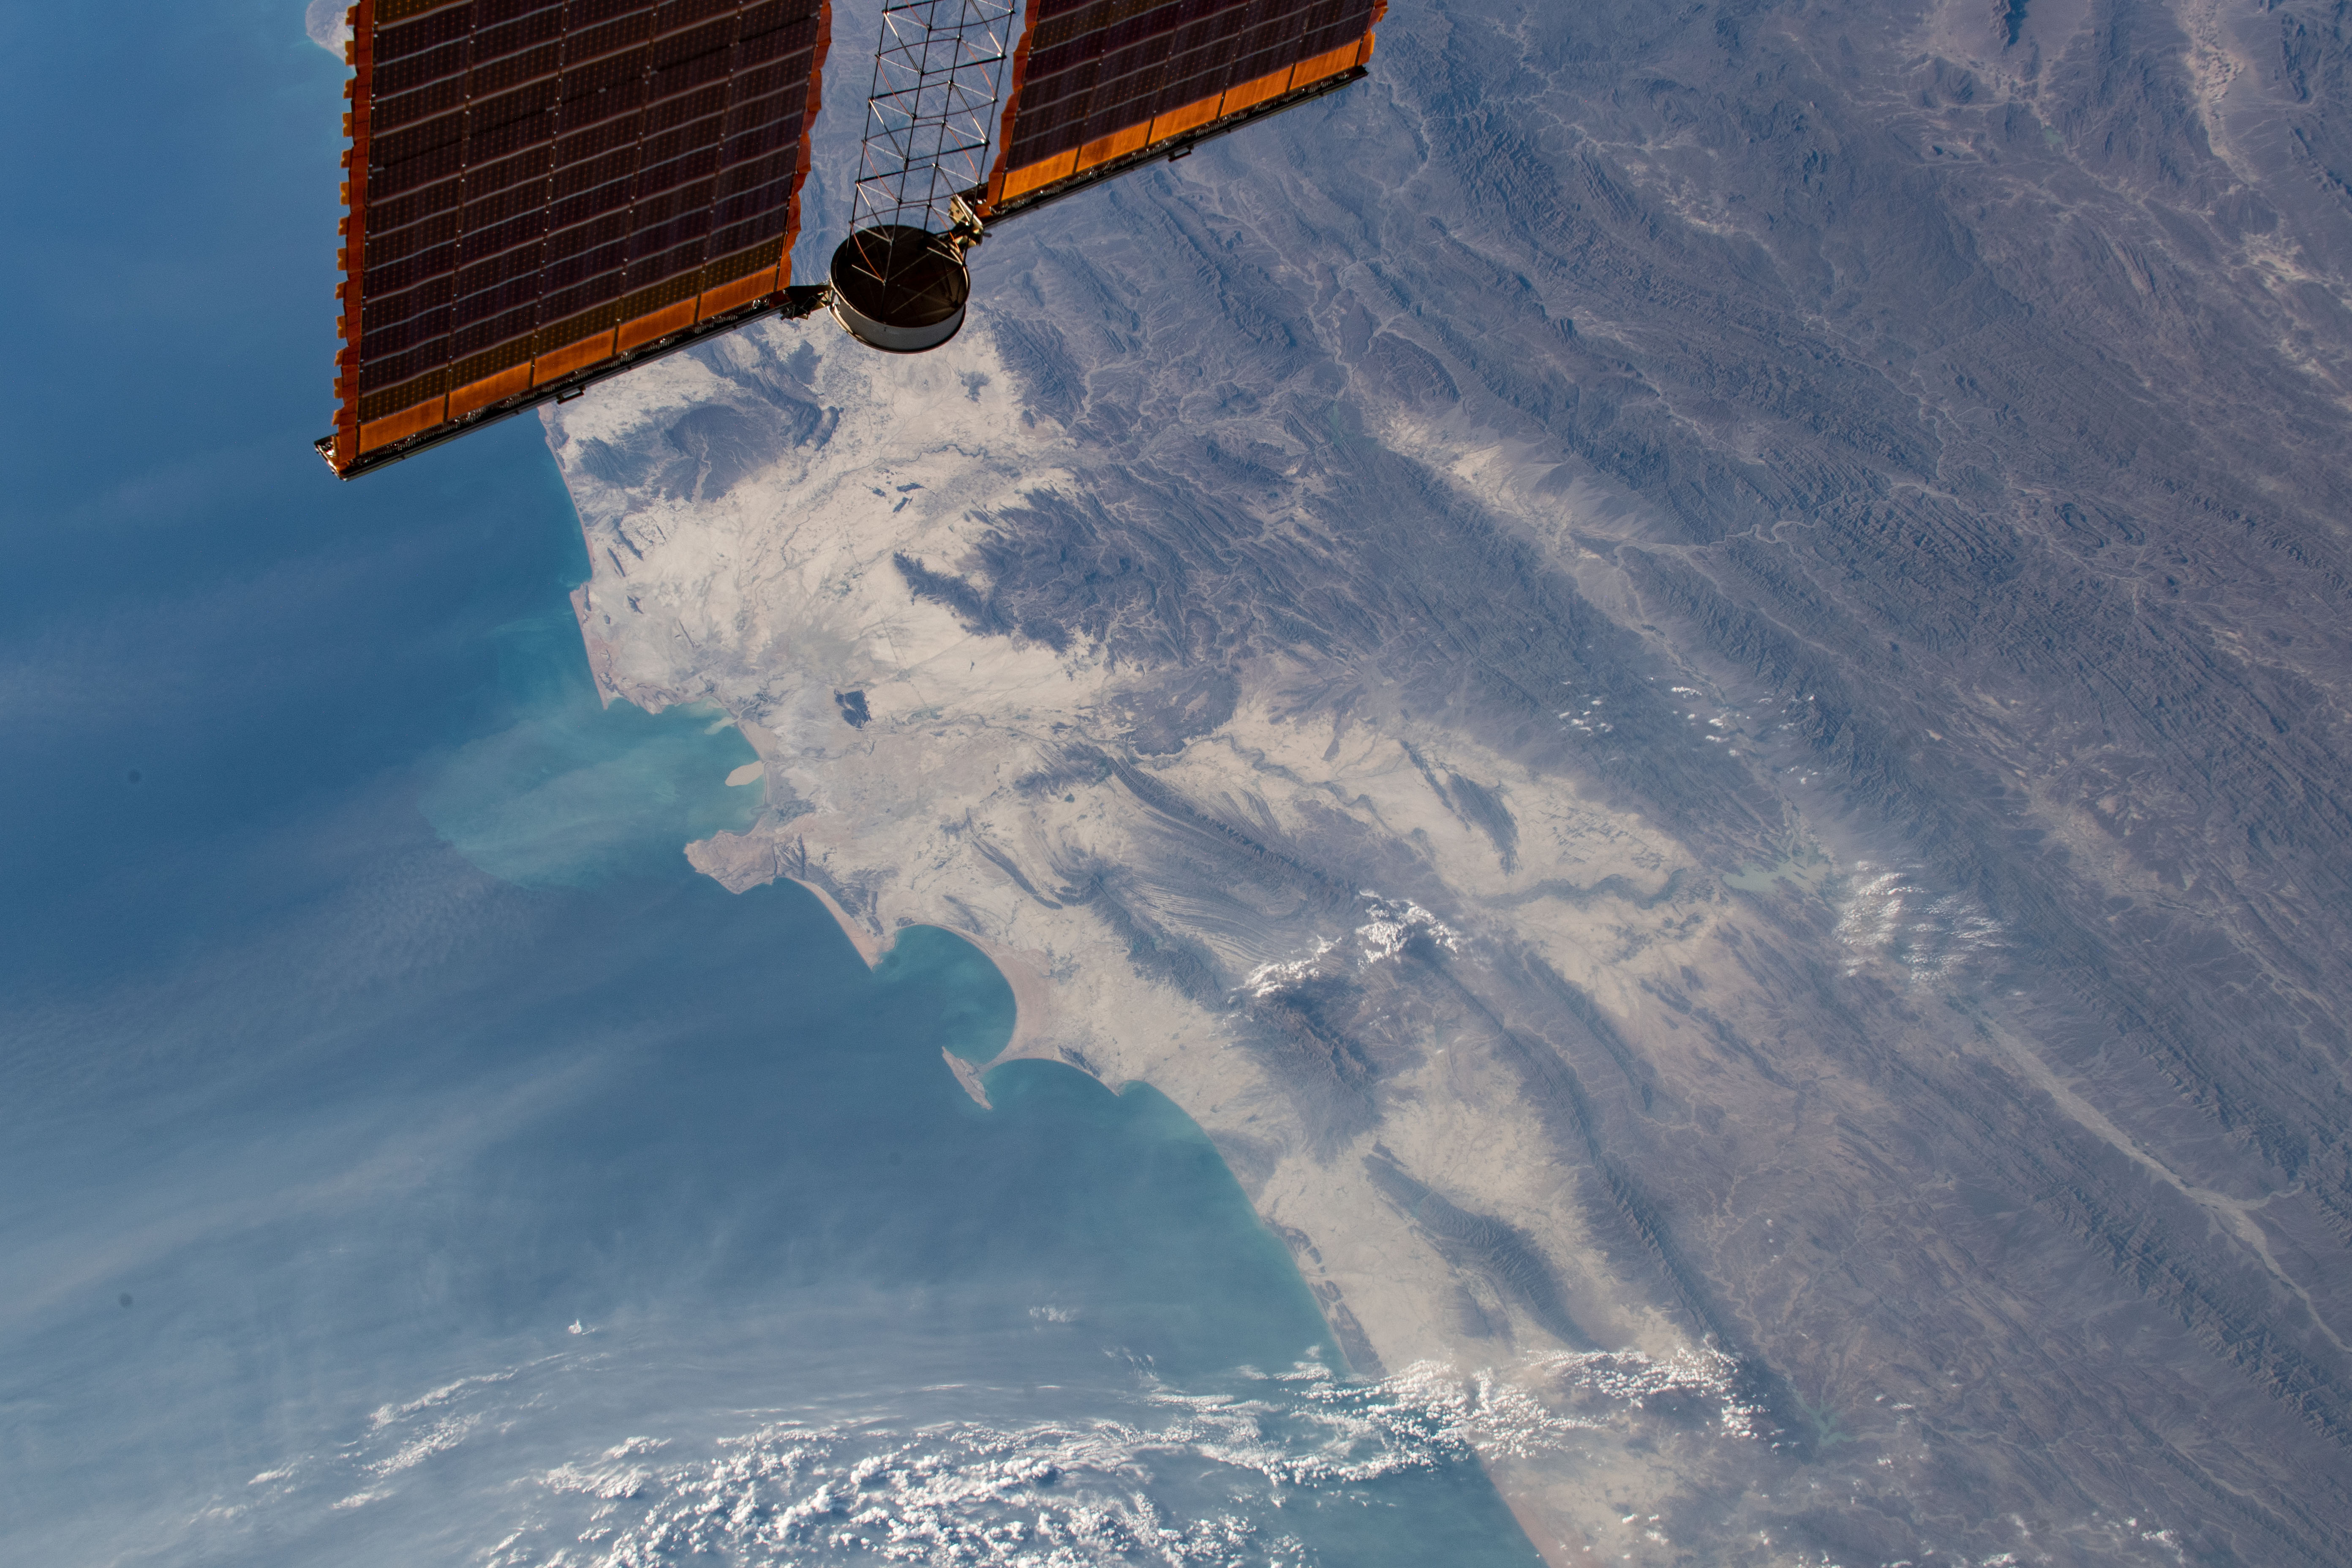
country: PAKISTAN
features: GWADAR
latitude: 25.5
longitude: 62.0
